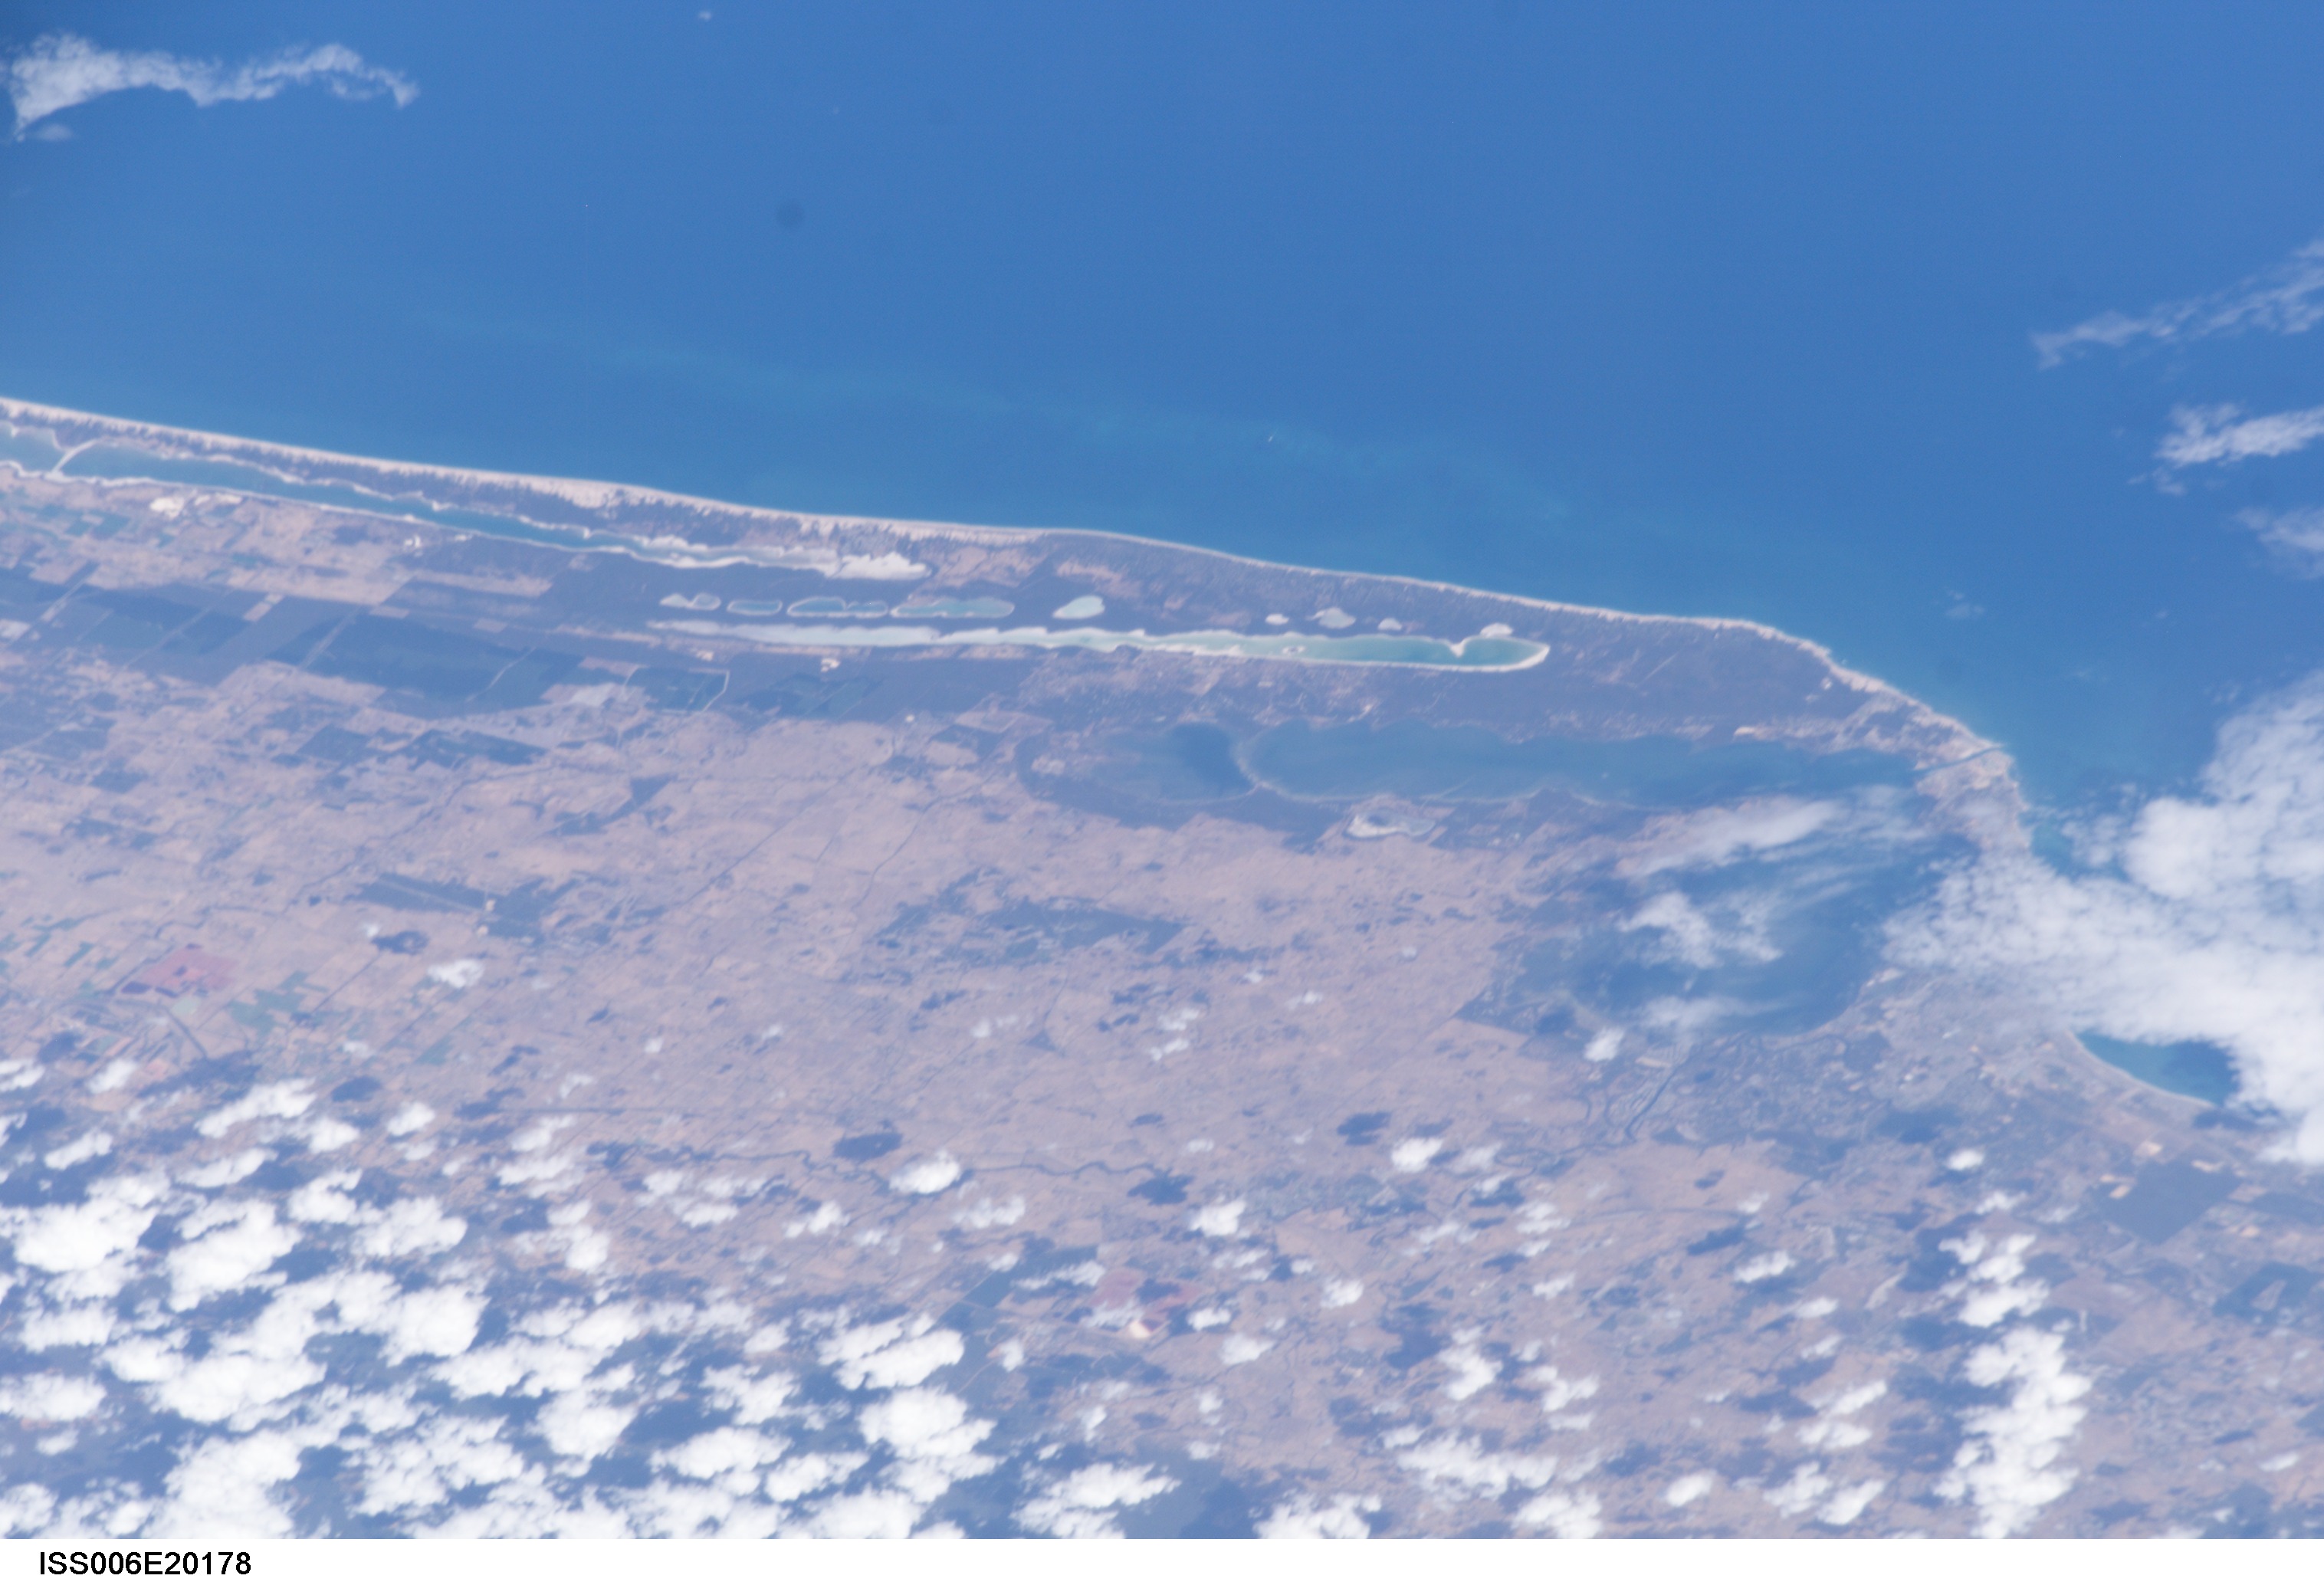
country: AUSTRALIA-WA
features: PRESTON BEACH, PEEL INLET
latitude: -33.0
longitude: 115.5
